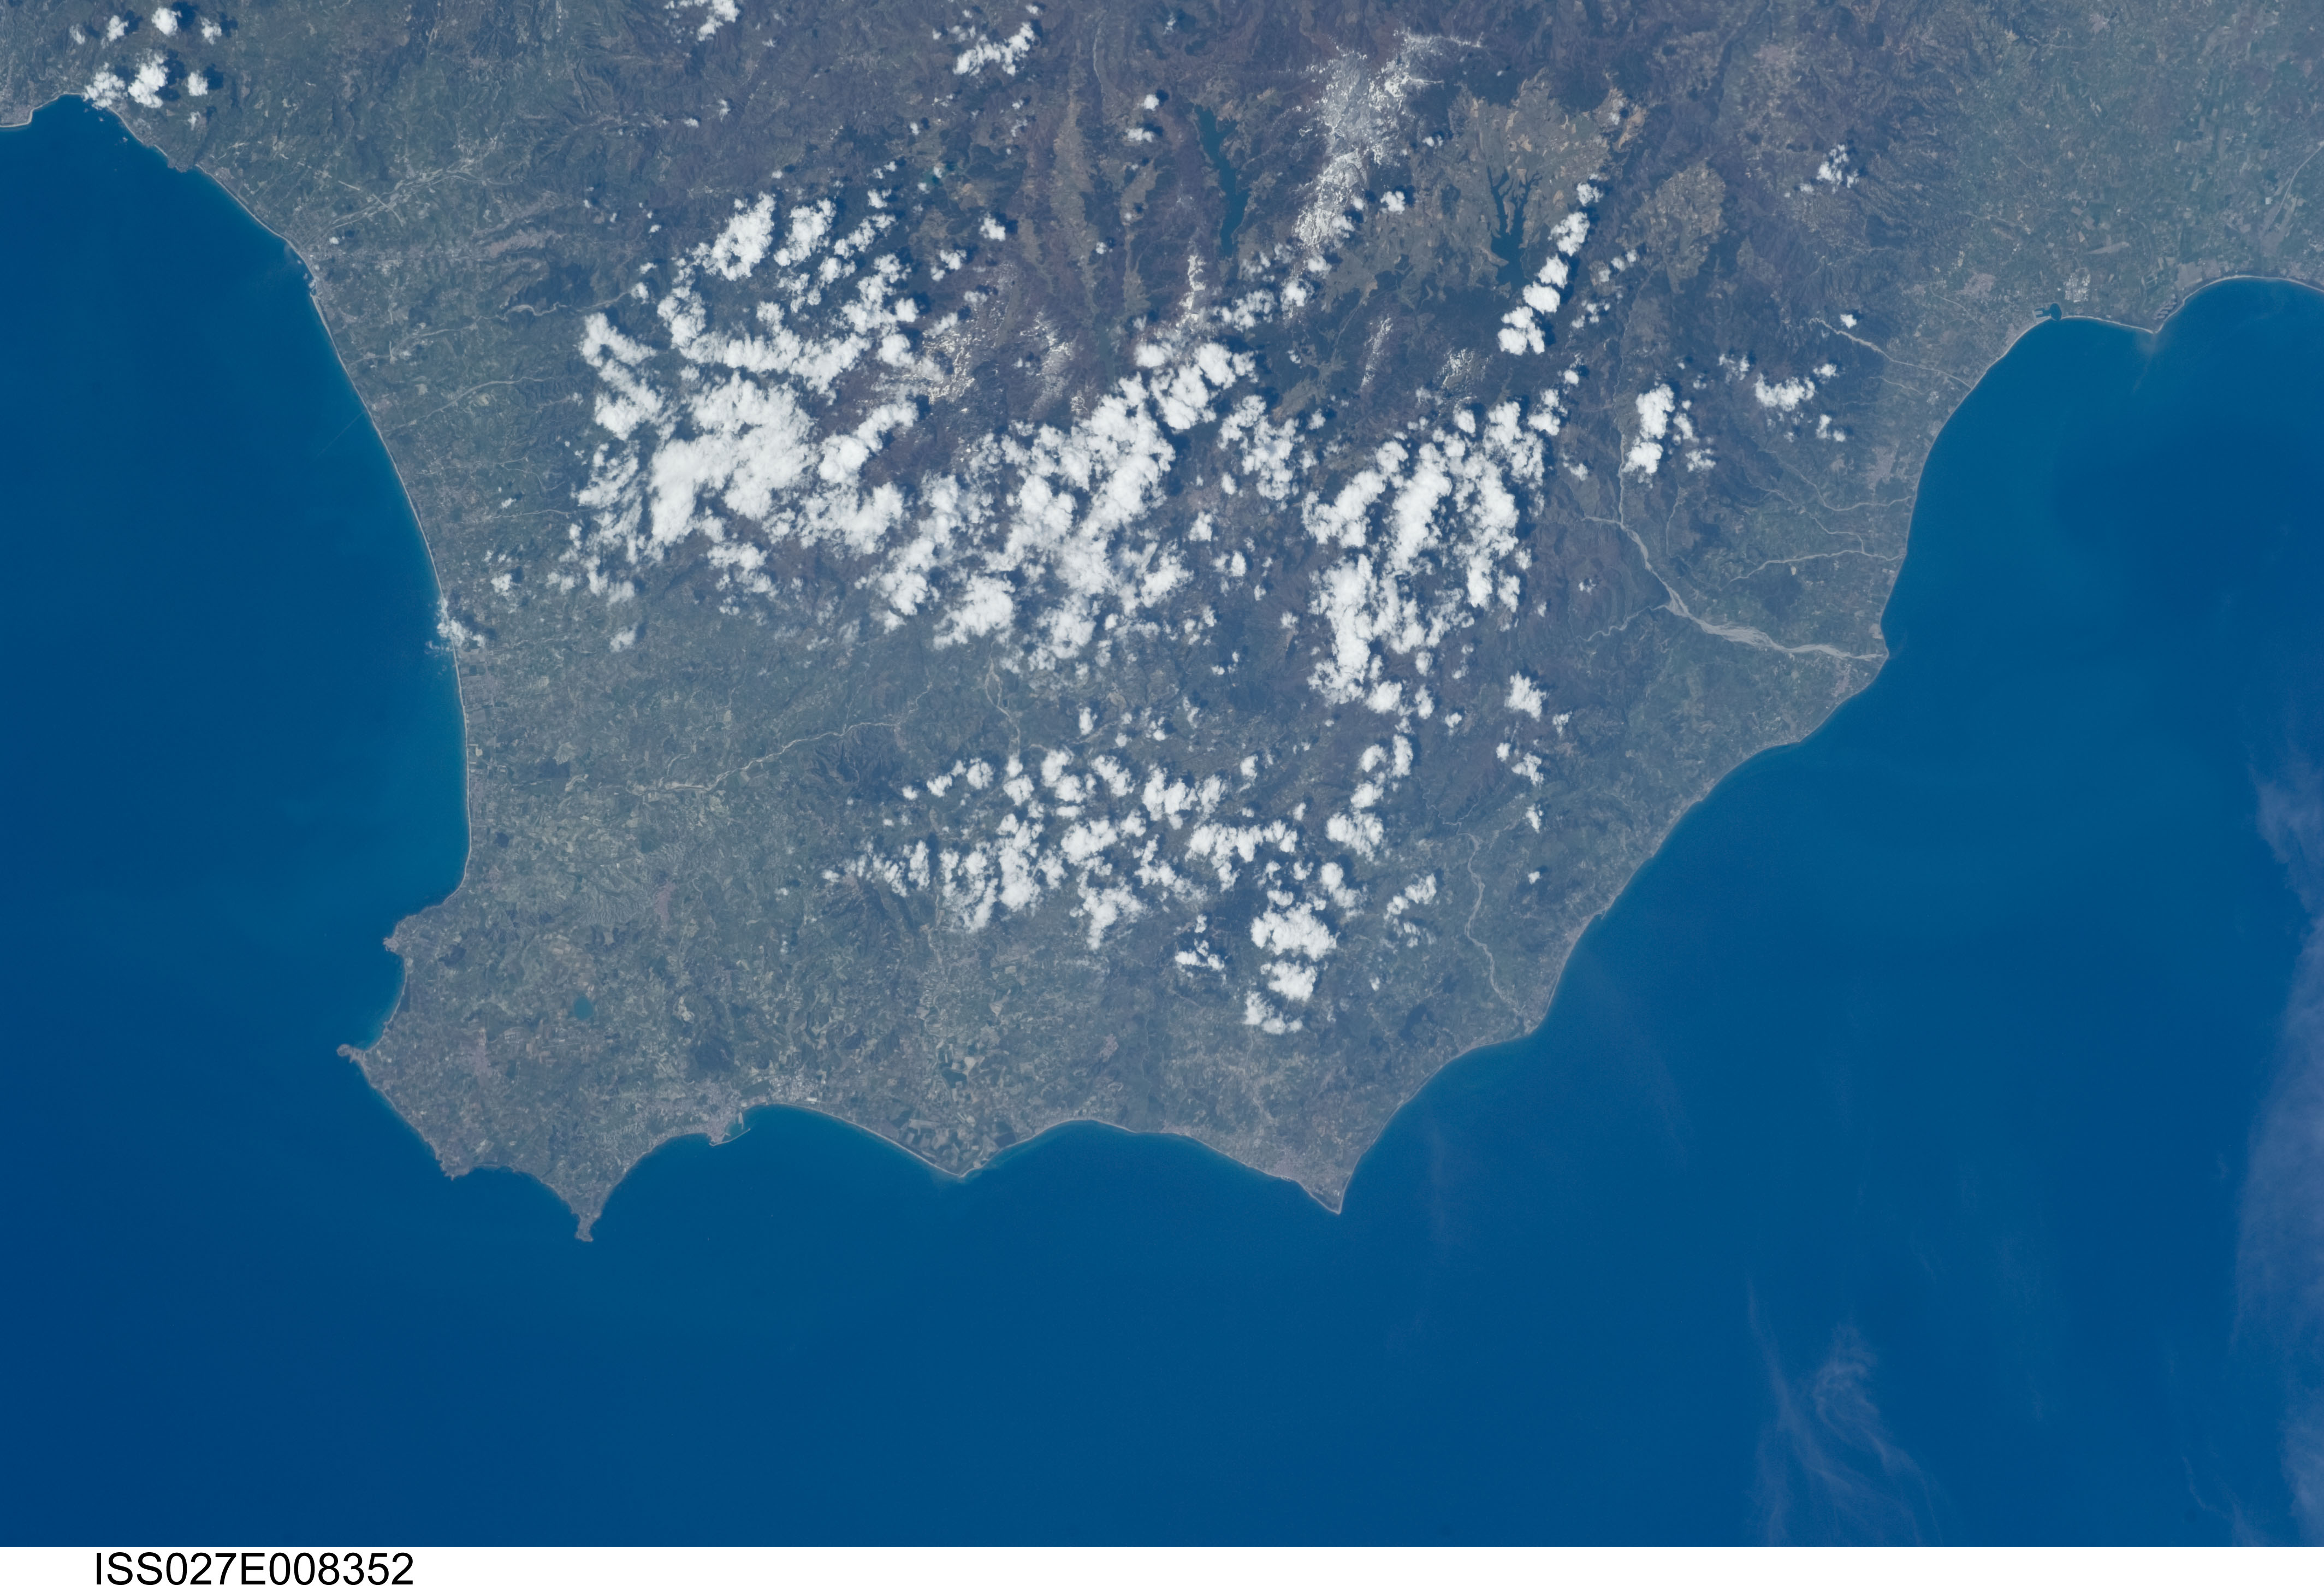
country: ITALY
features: SEA,FOREST,CROTONE CY., ITALY, MEDITERRANEAN S., CAPO RIZZUTO,CROTONE, ITALY
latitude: 39.3
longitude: 16.9
